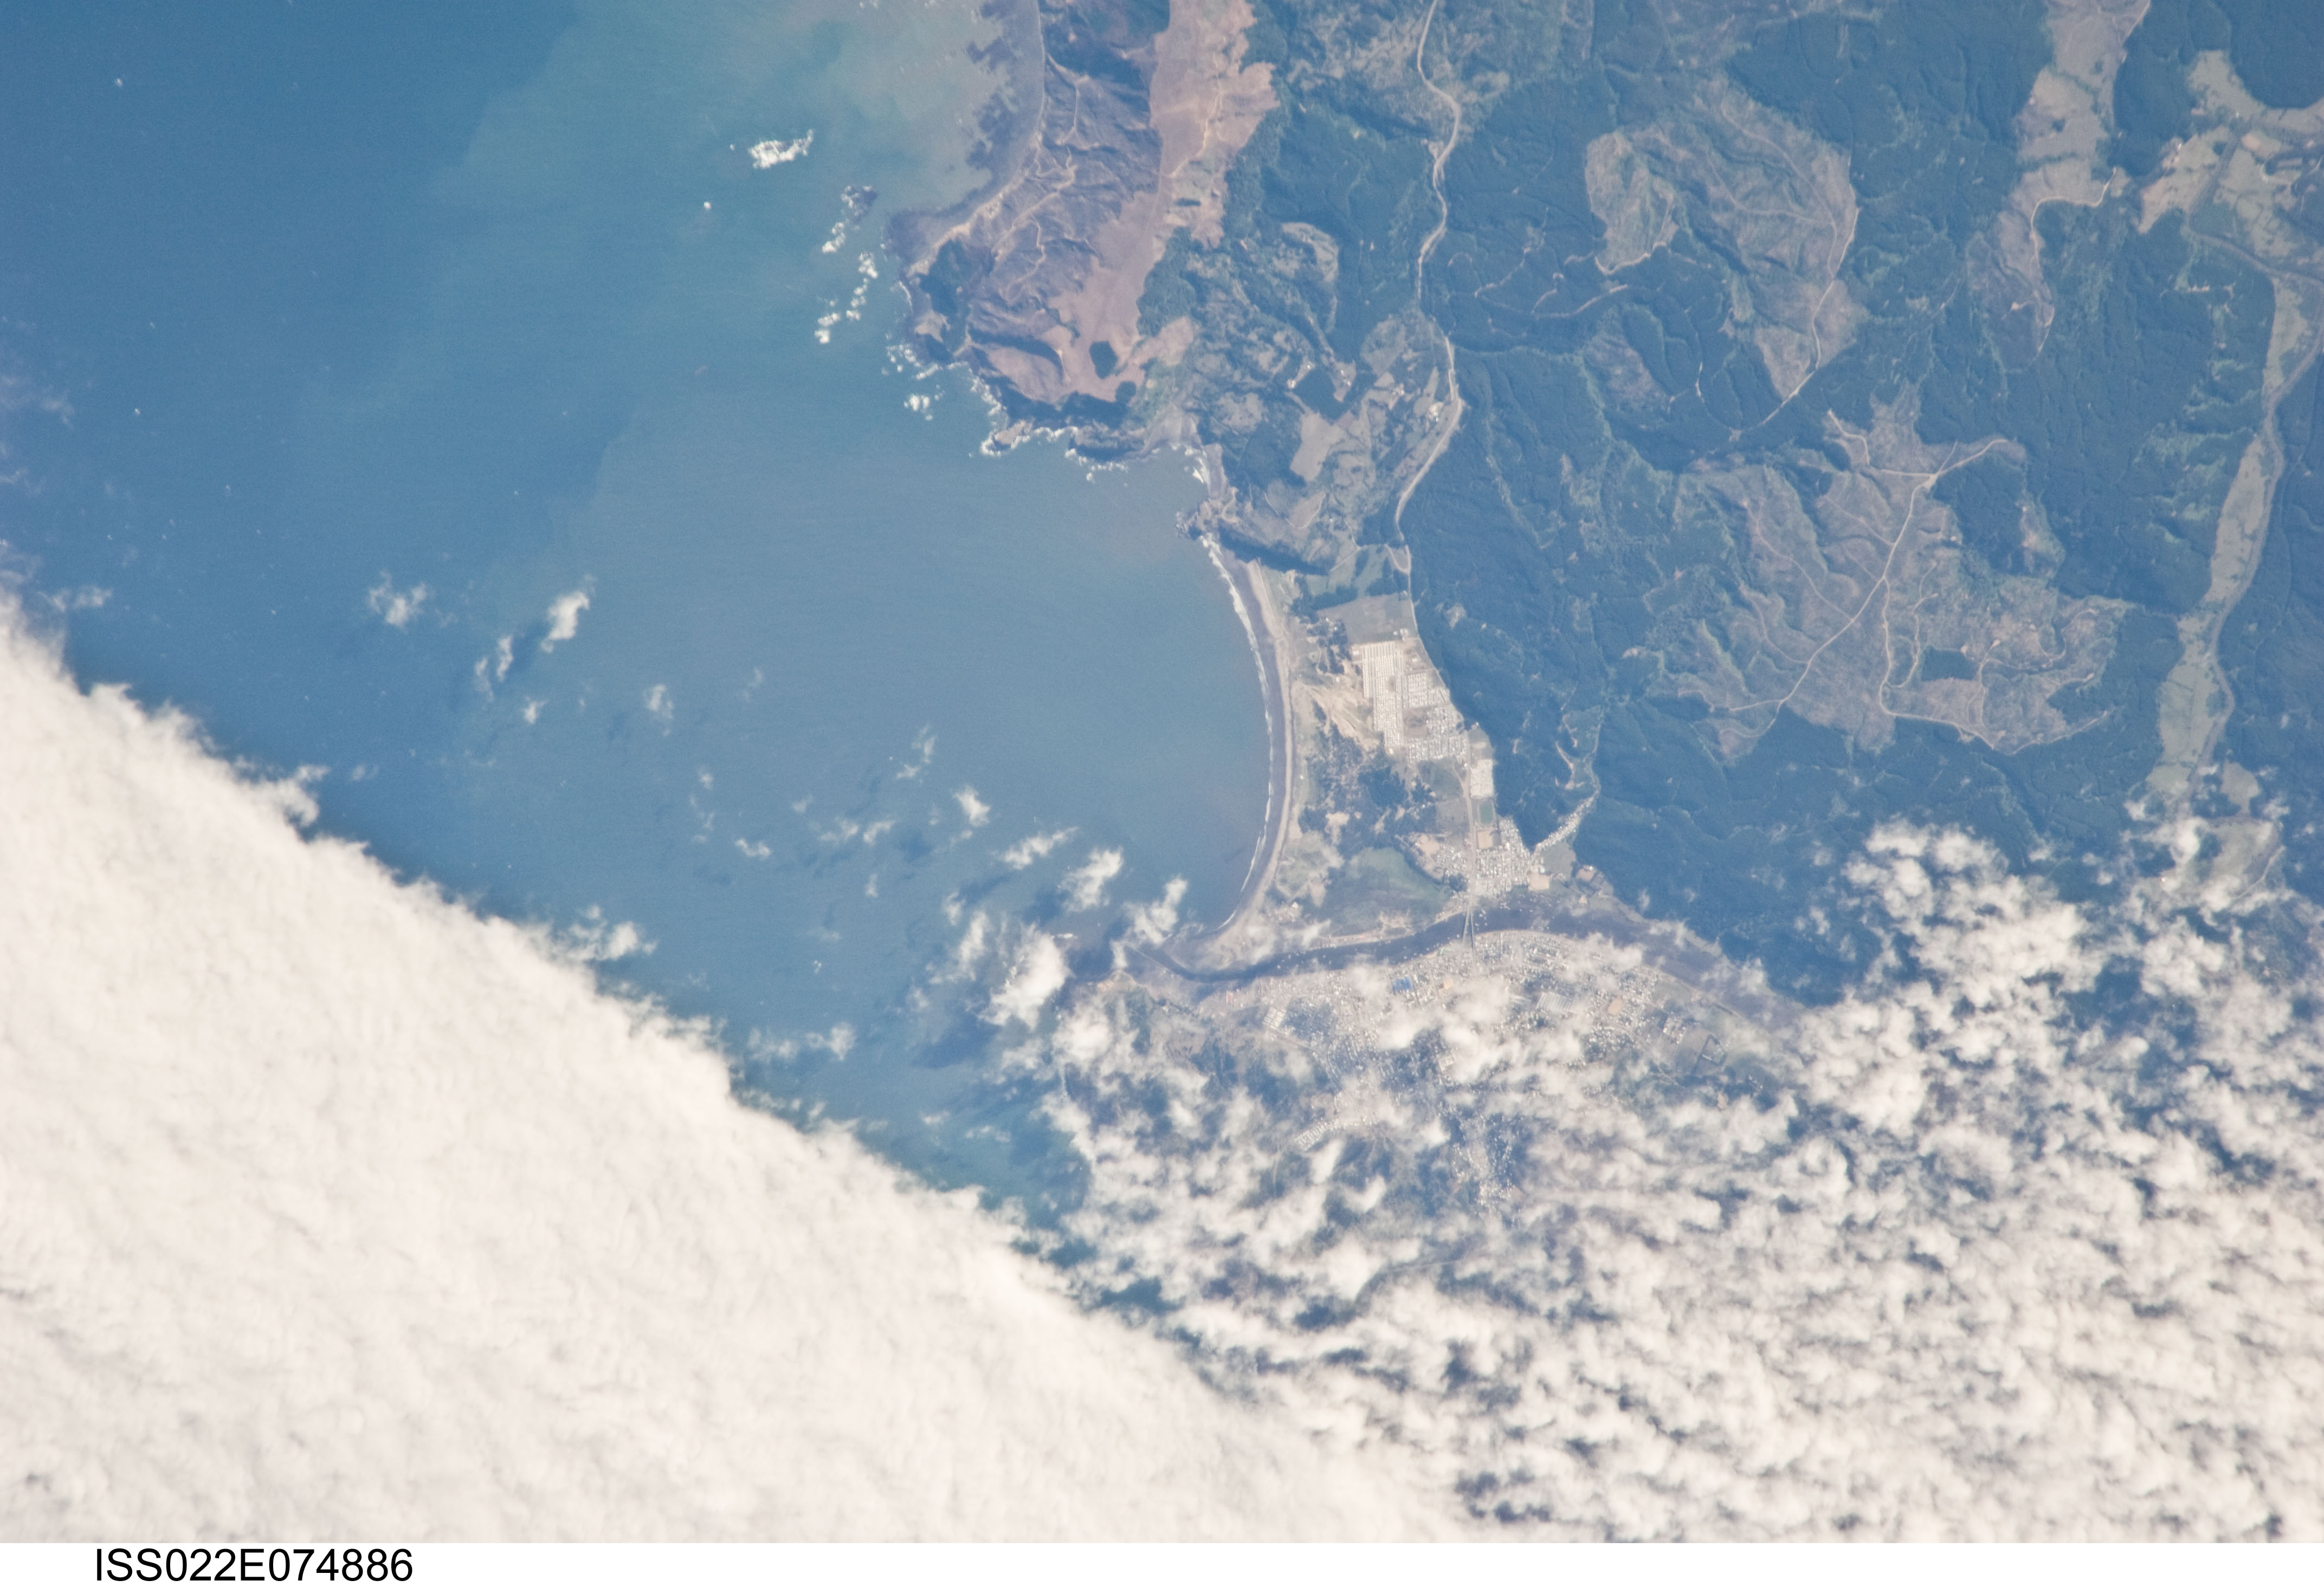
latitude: -37.6
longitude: -73.7
